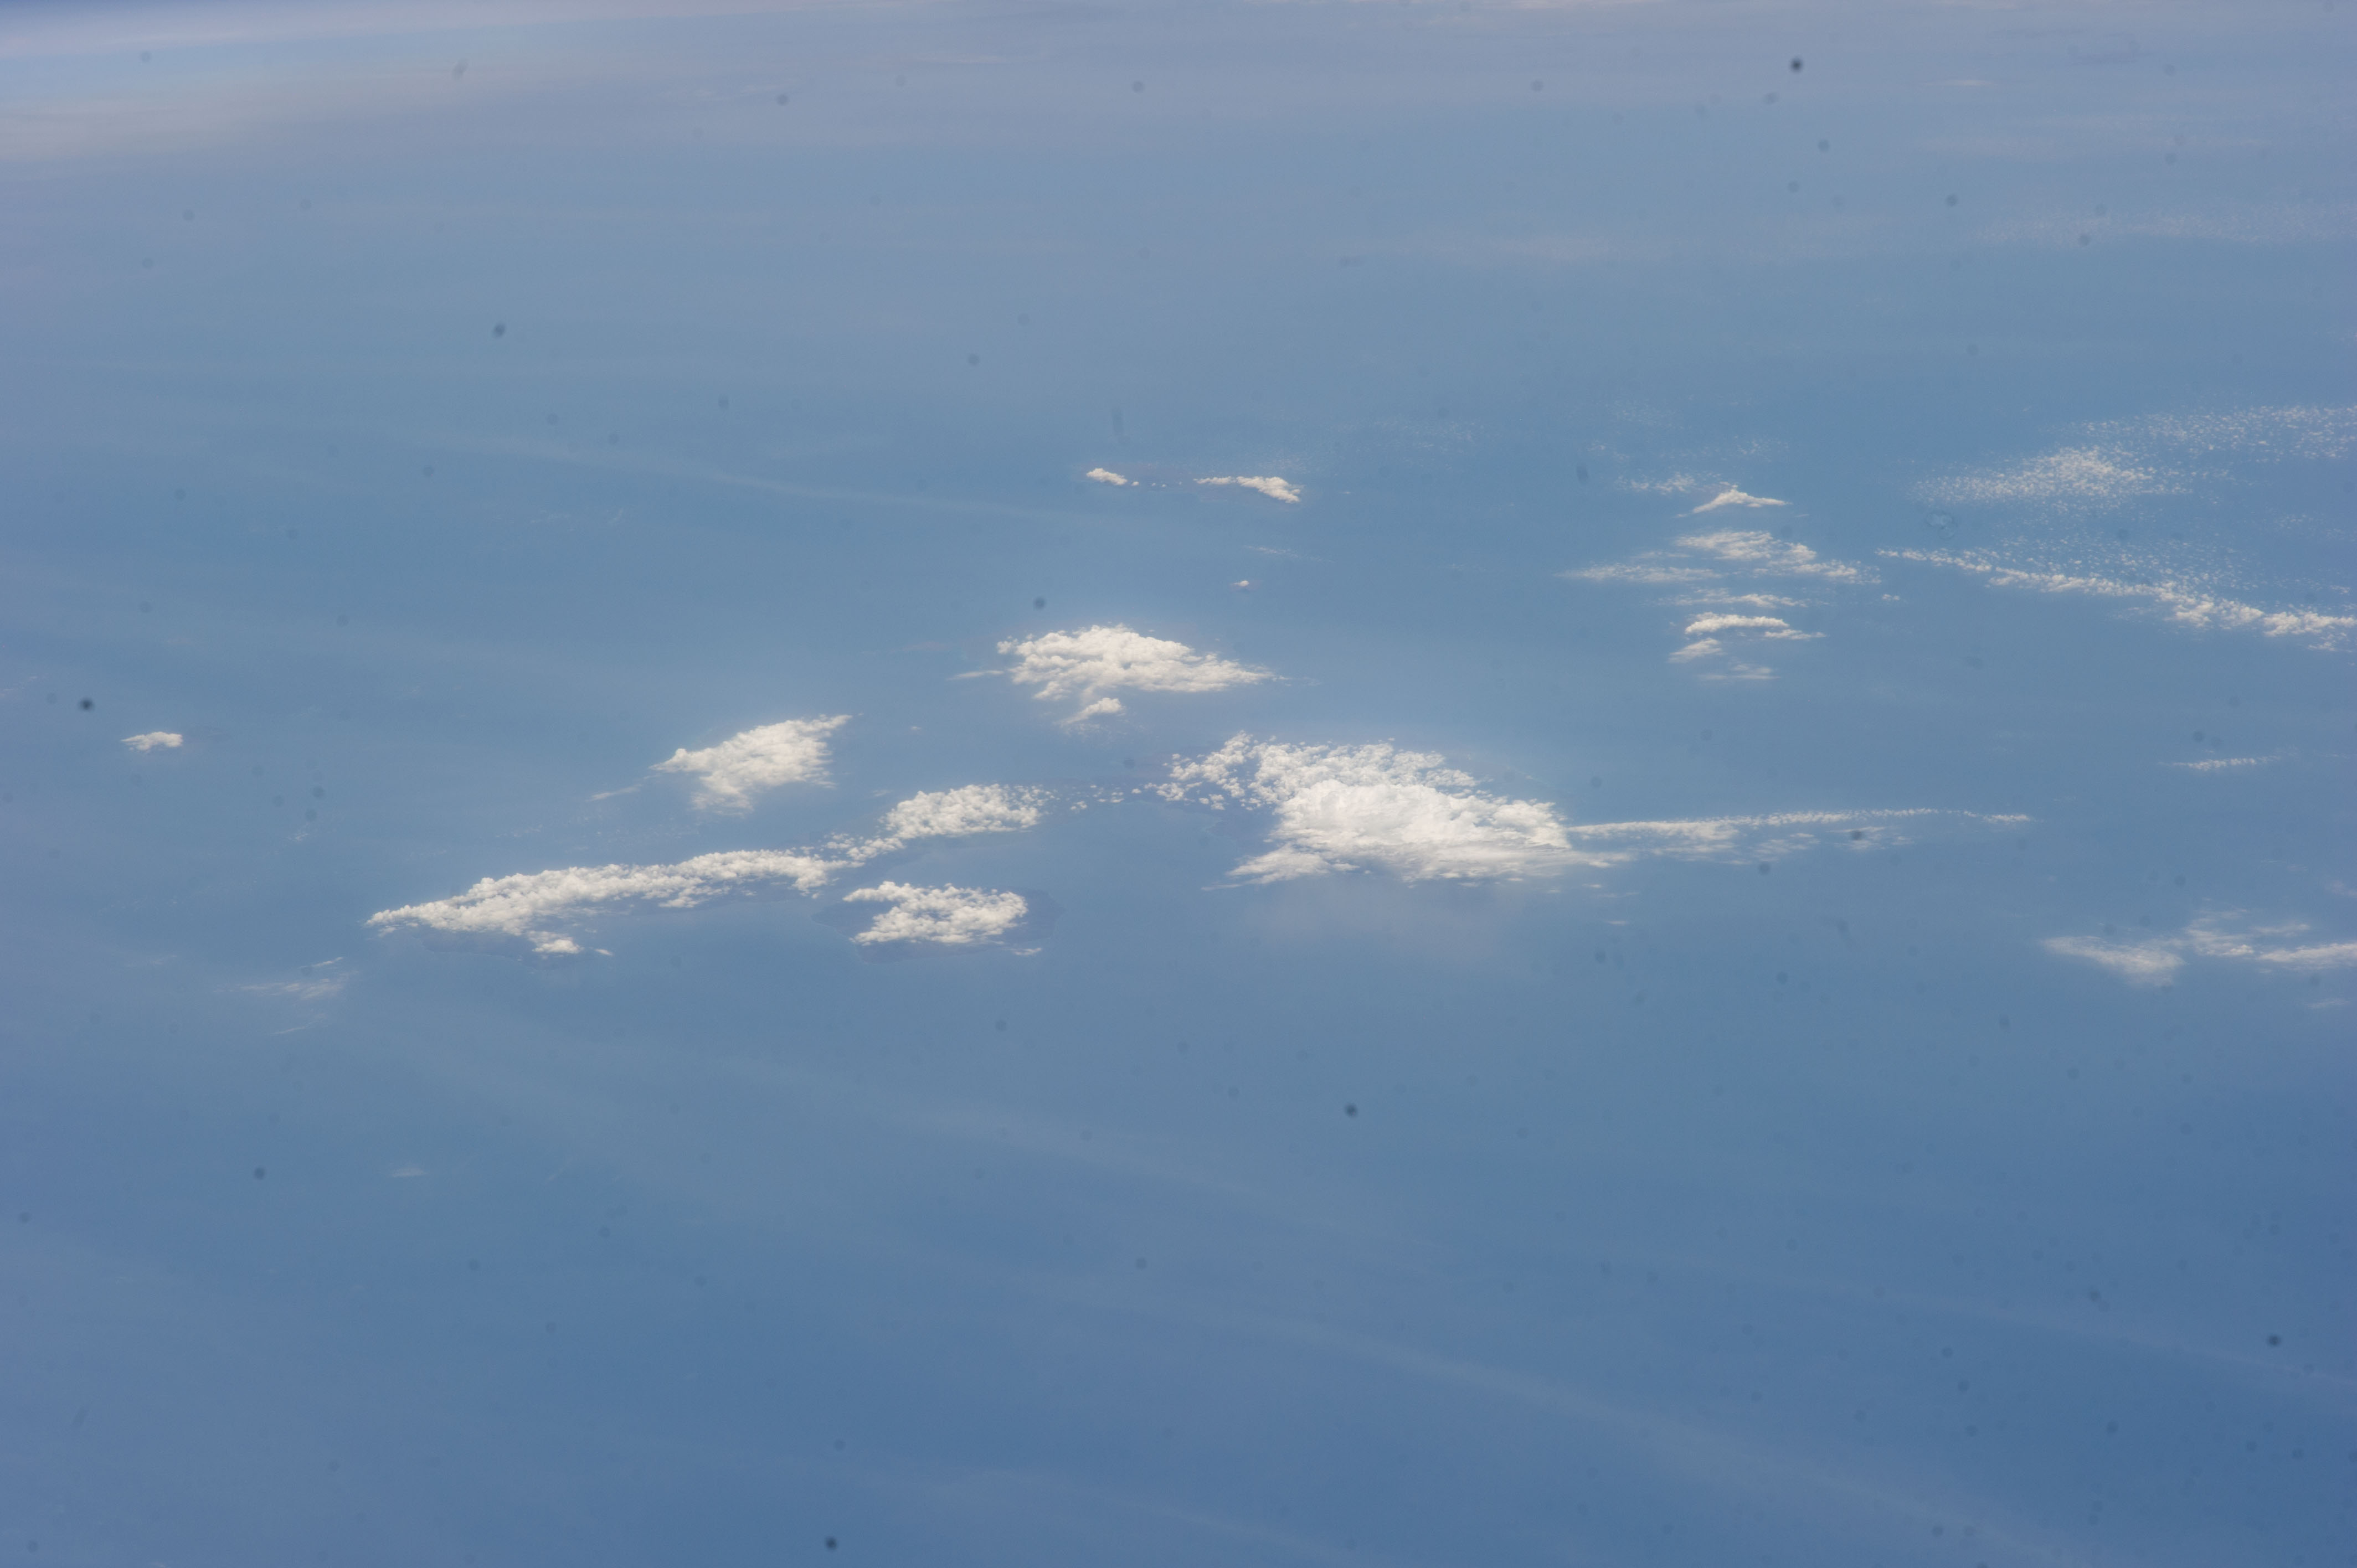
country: GALAPAGOS_ISLANDS
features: ISABELA ISLAND, SANTIAGO ISLAND, SANTA CRUZ ISLAND, FERNANDINA ISLAND, WOLF VOLCANO, COAST, PACIFIC OCEAN
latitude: -0.6
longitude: -91.0
